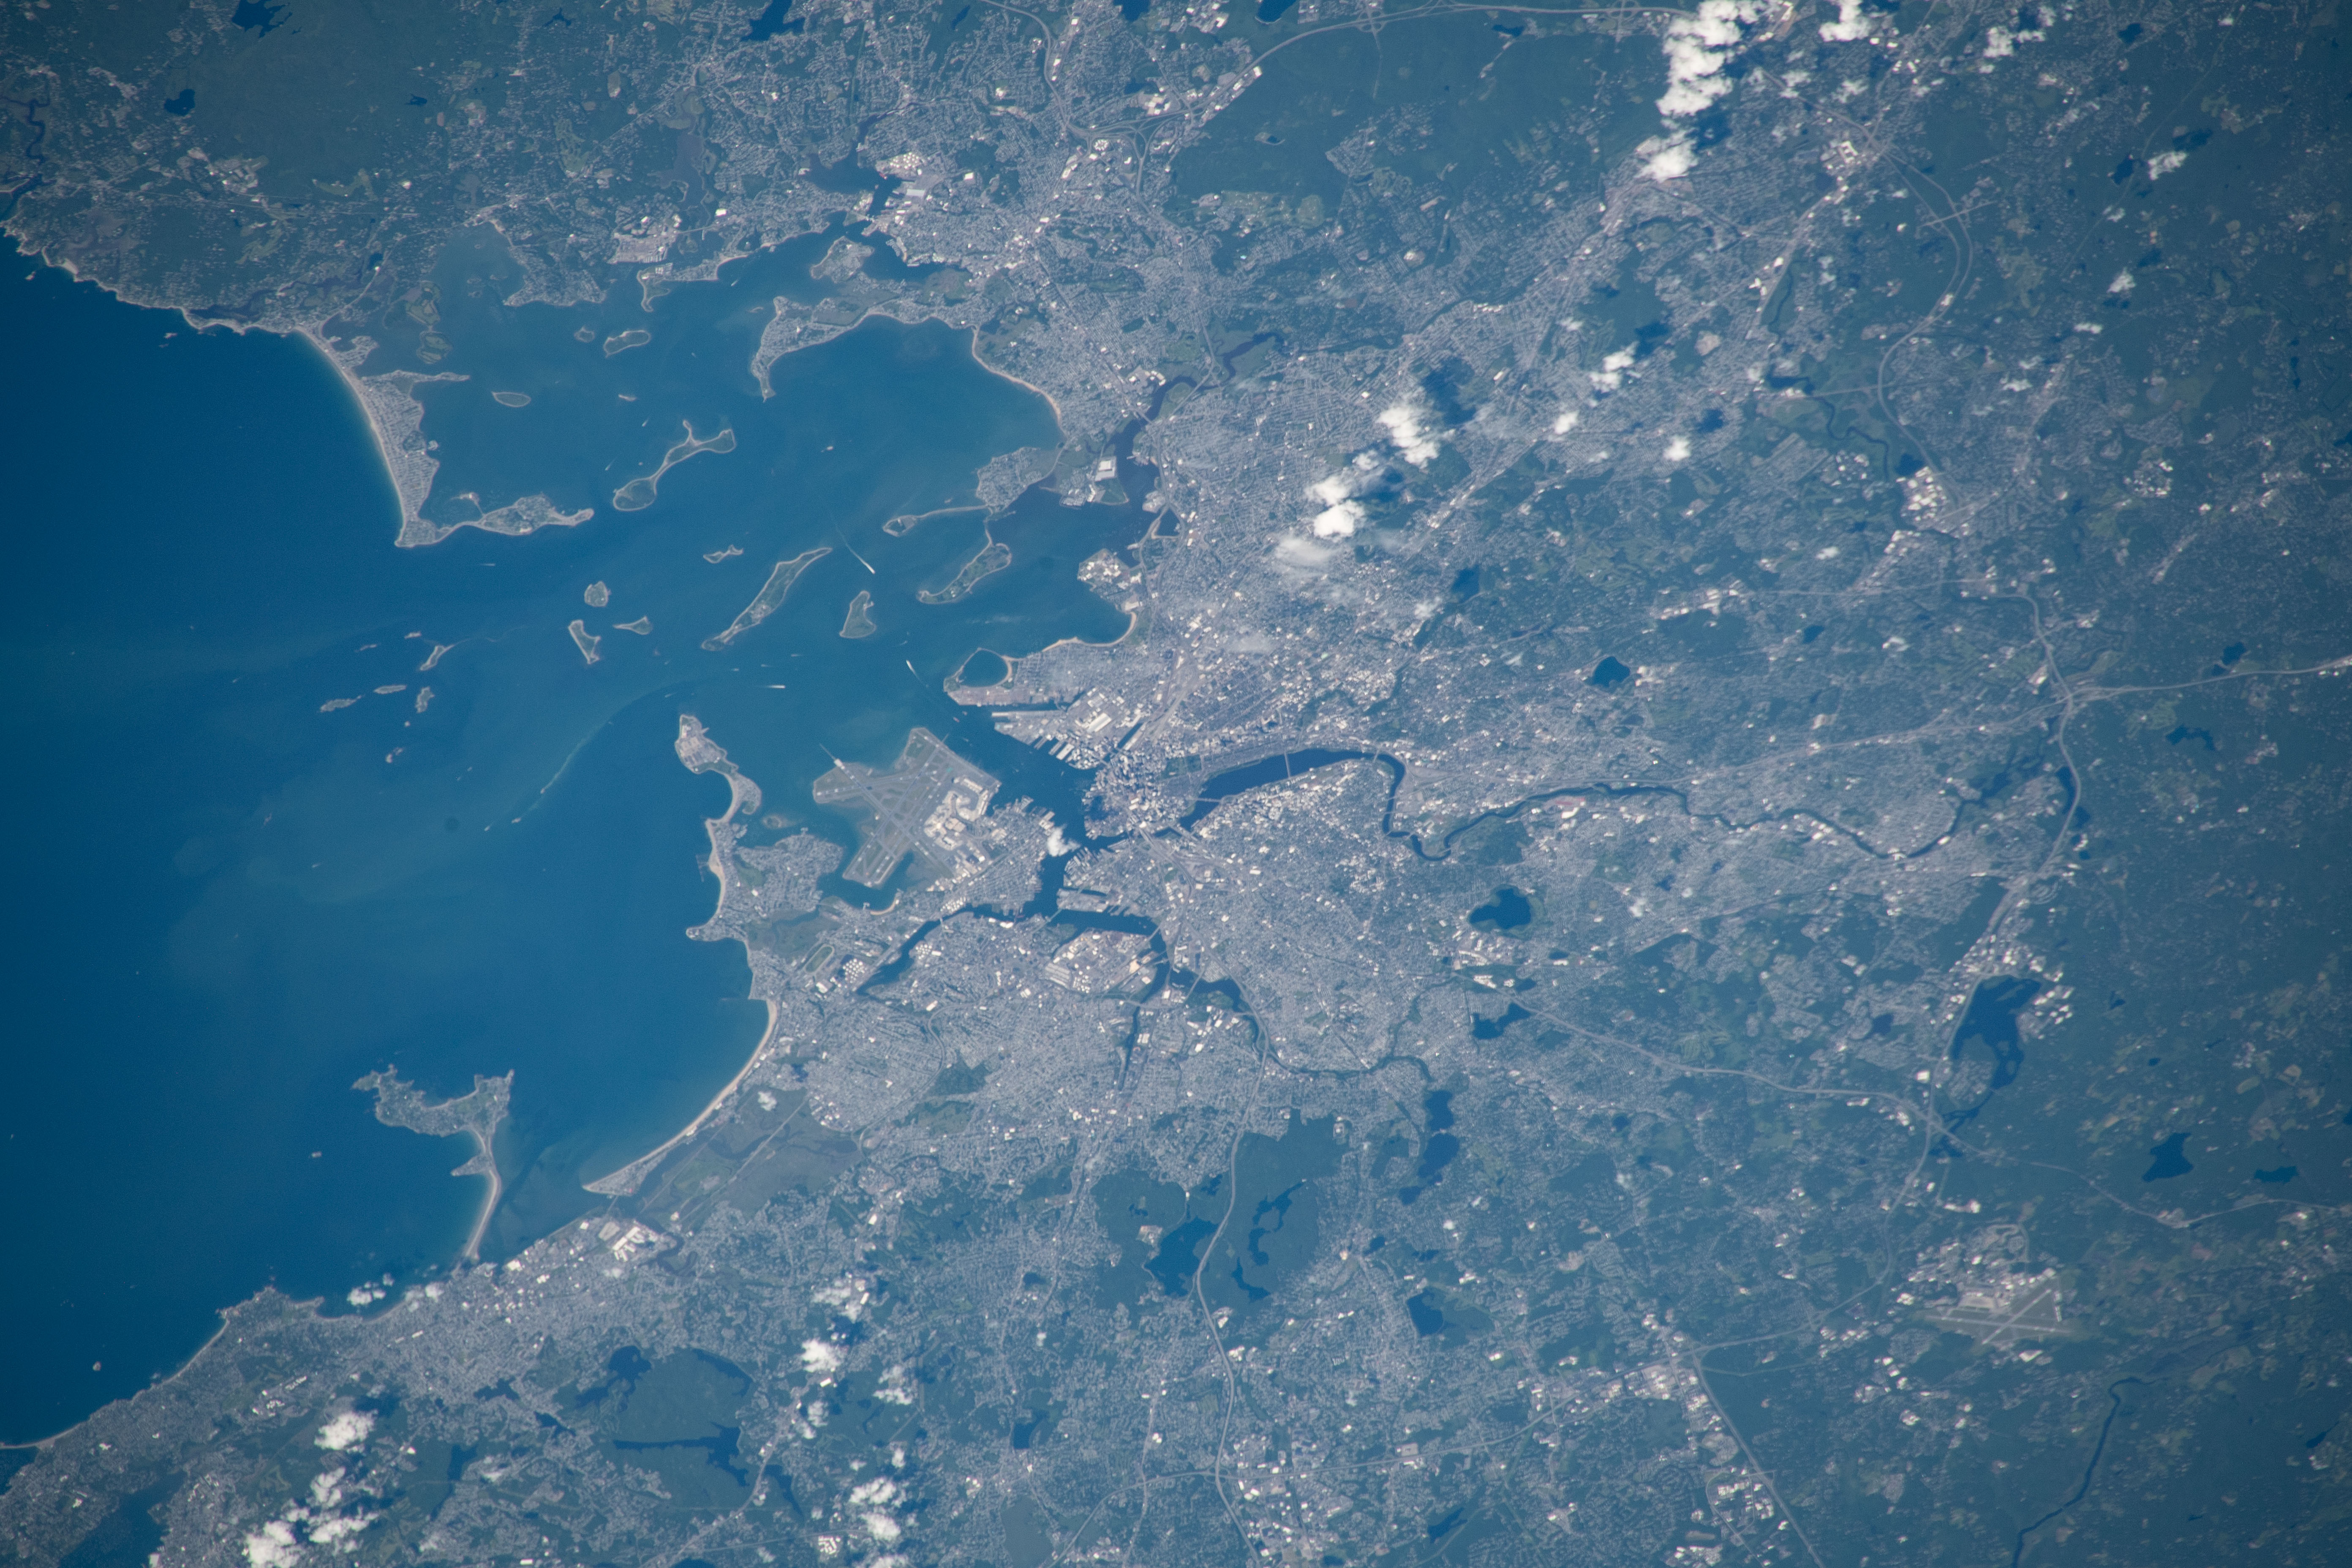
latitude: 42.4
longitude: -71.1
